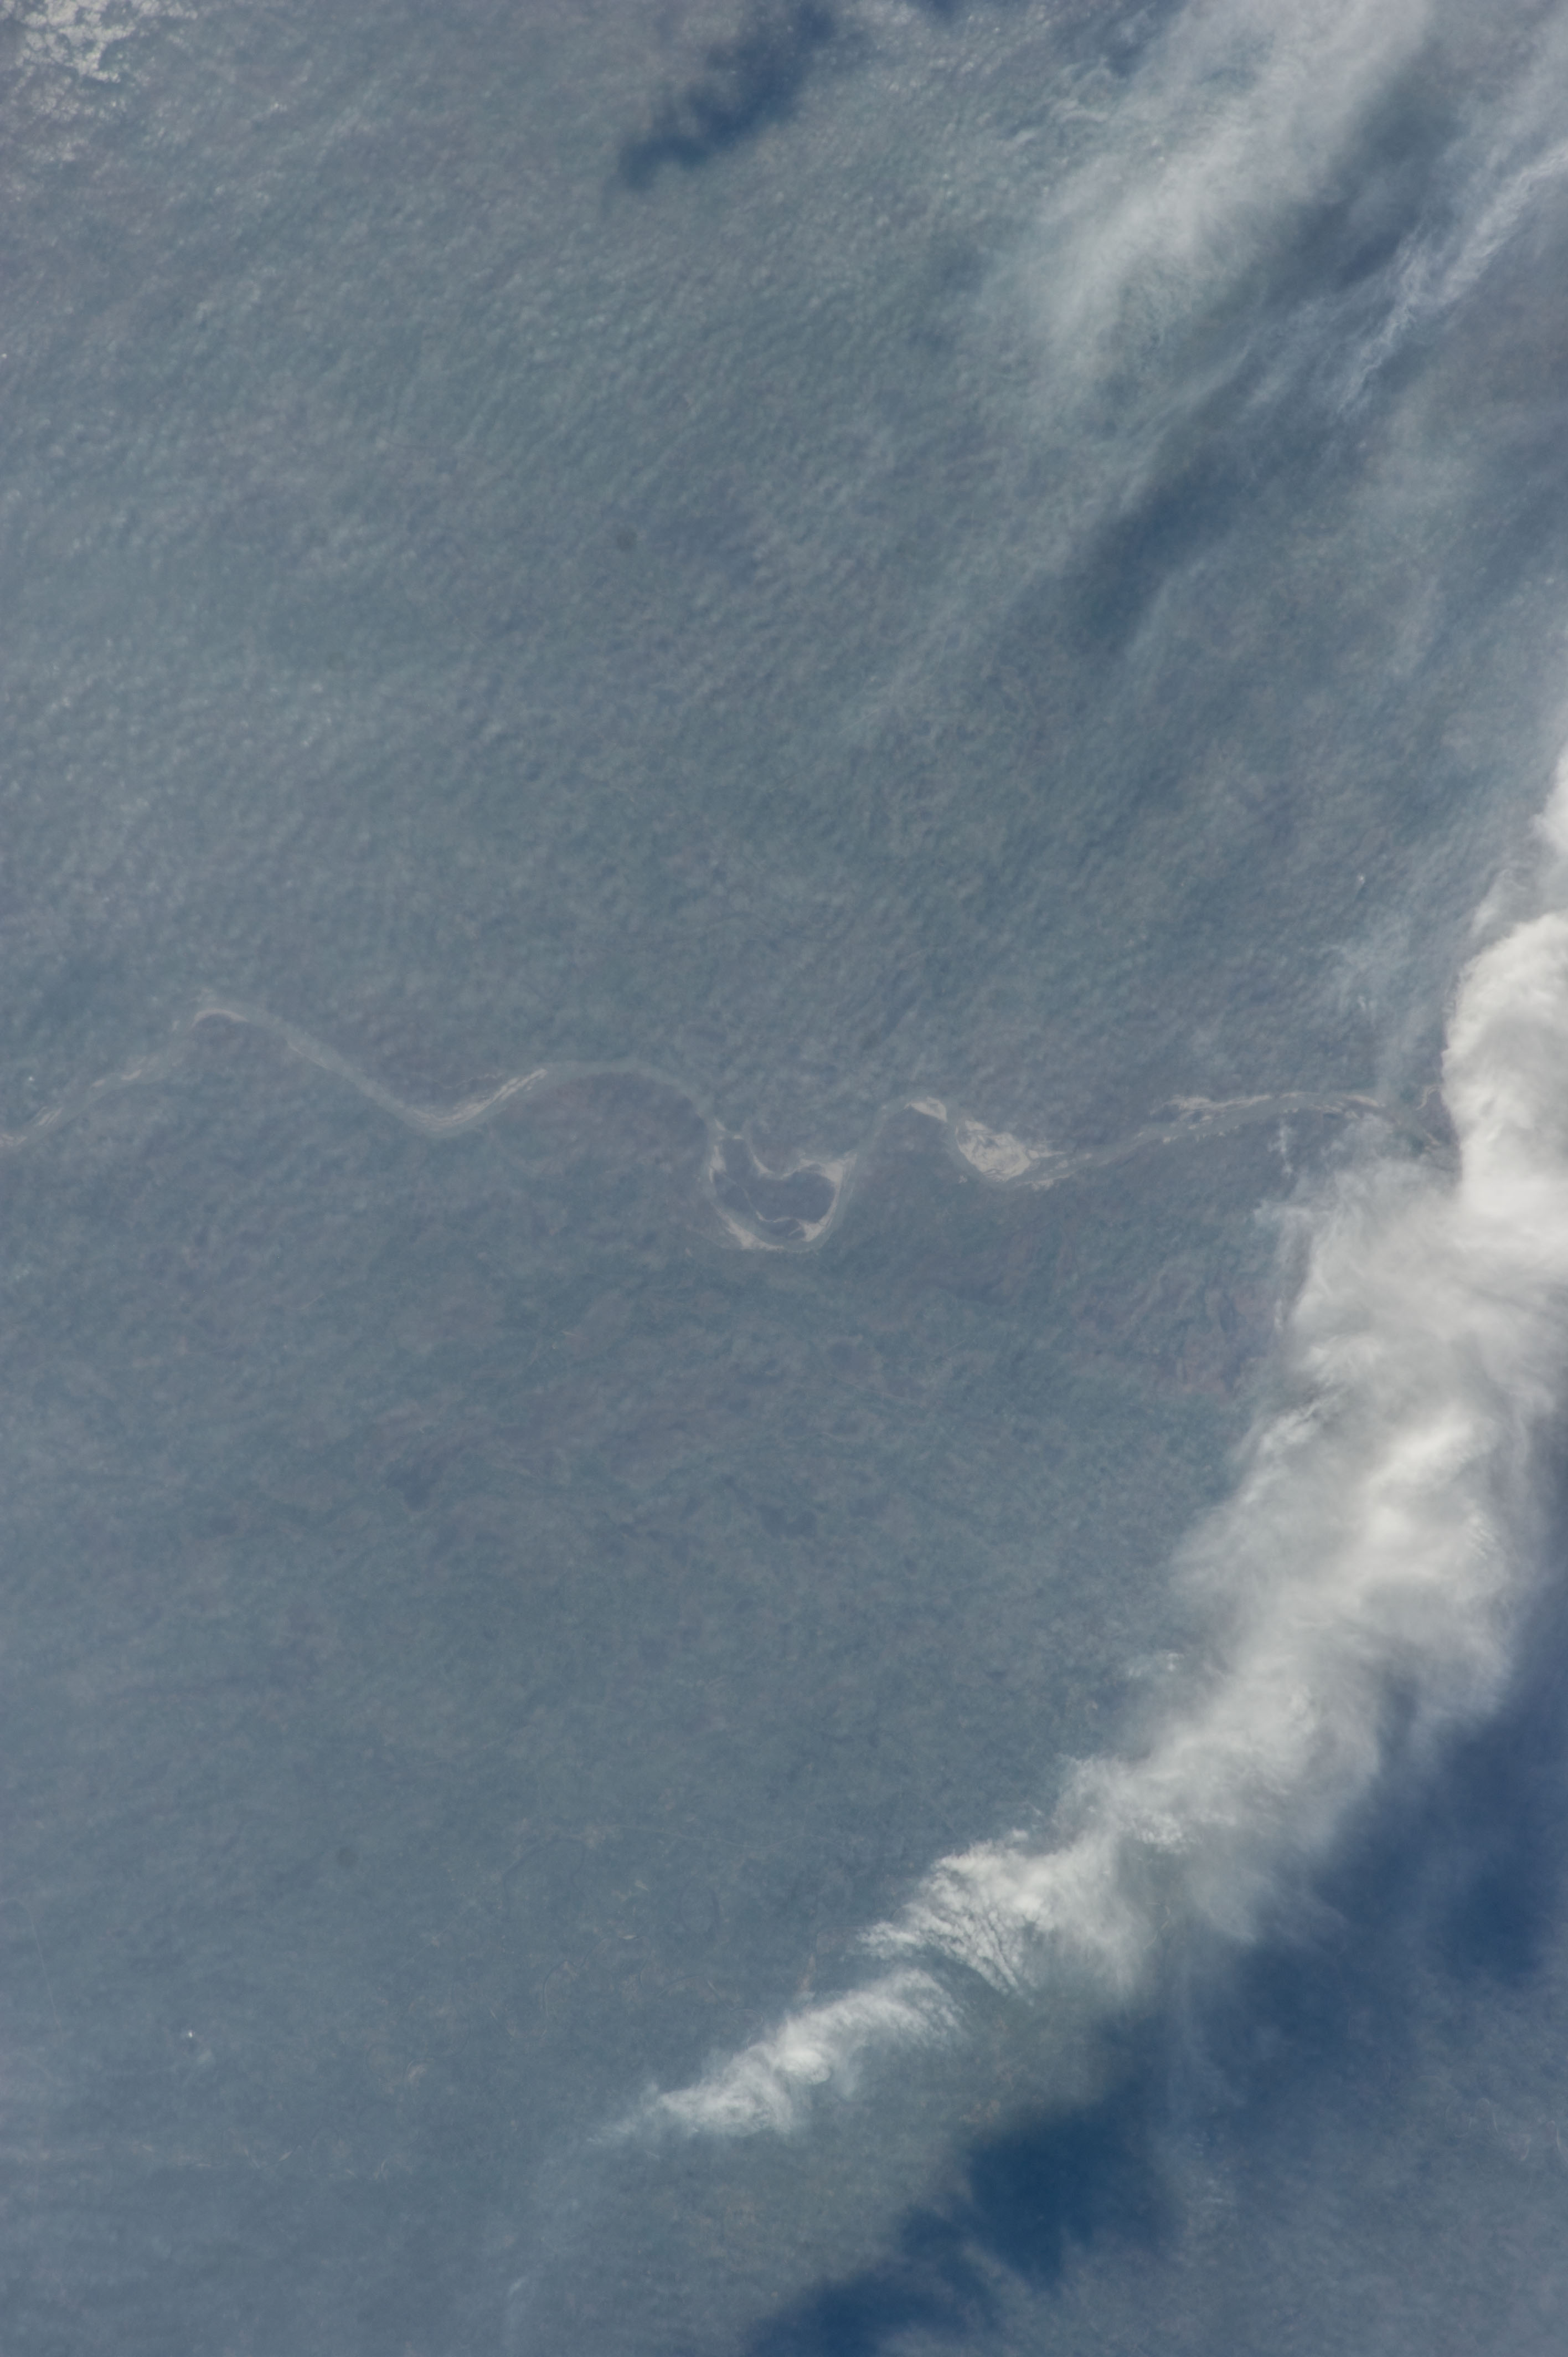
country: INDIA
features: GANDAK RIVER, SAND BARS, HAZE
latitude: 26.2
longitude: 84.9
